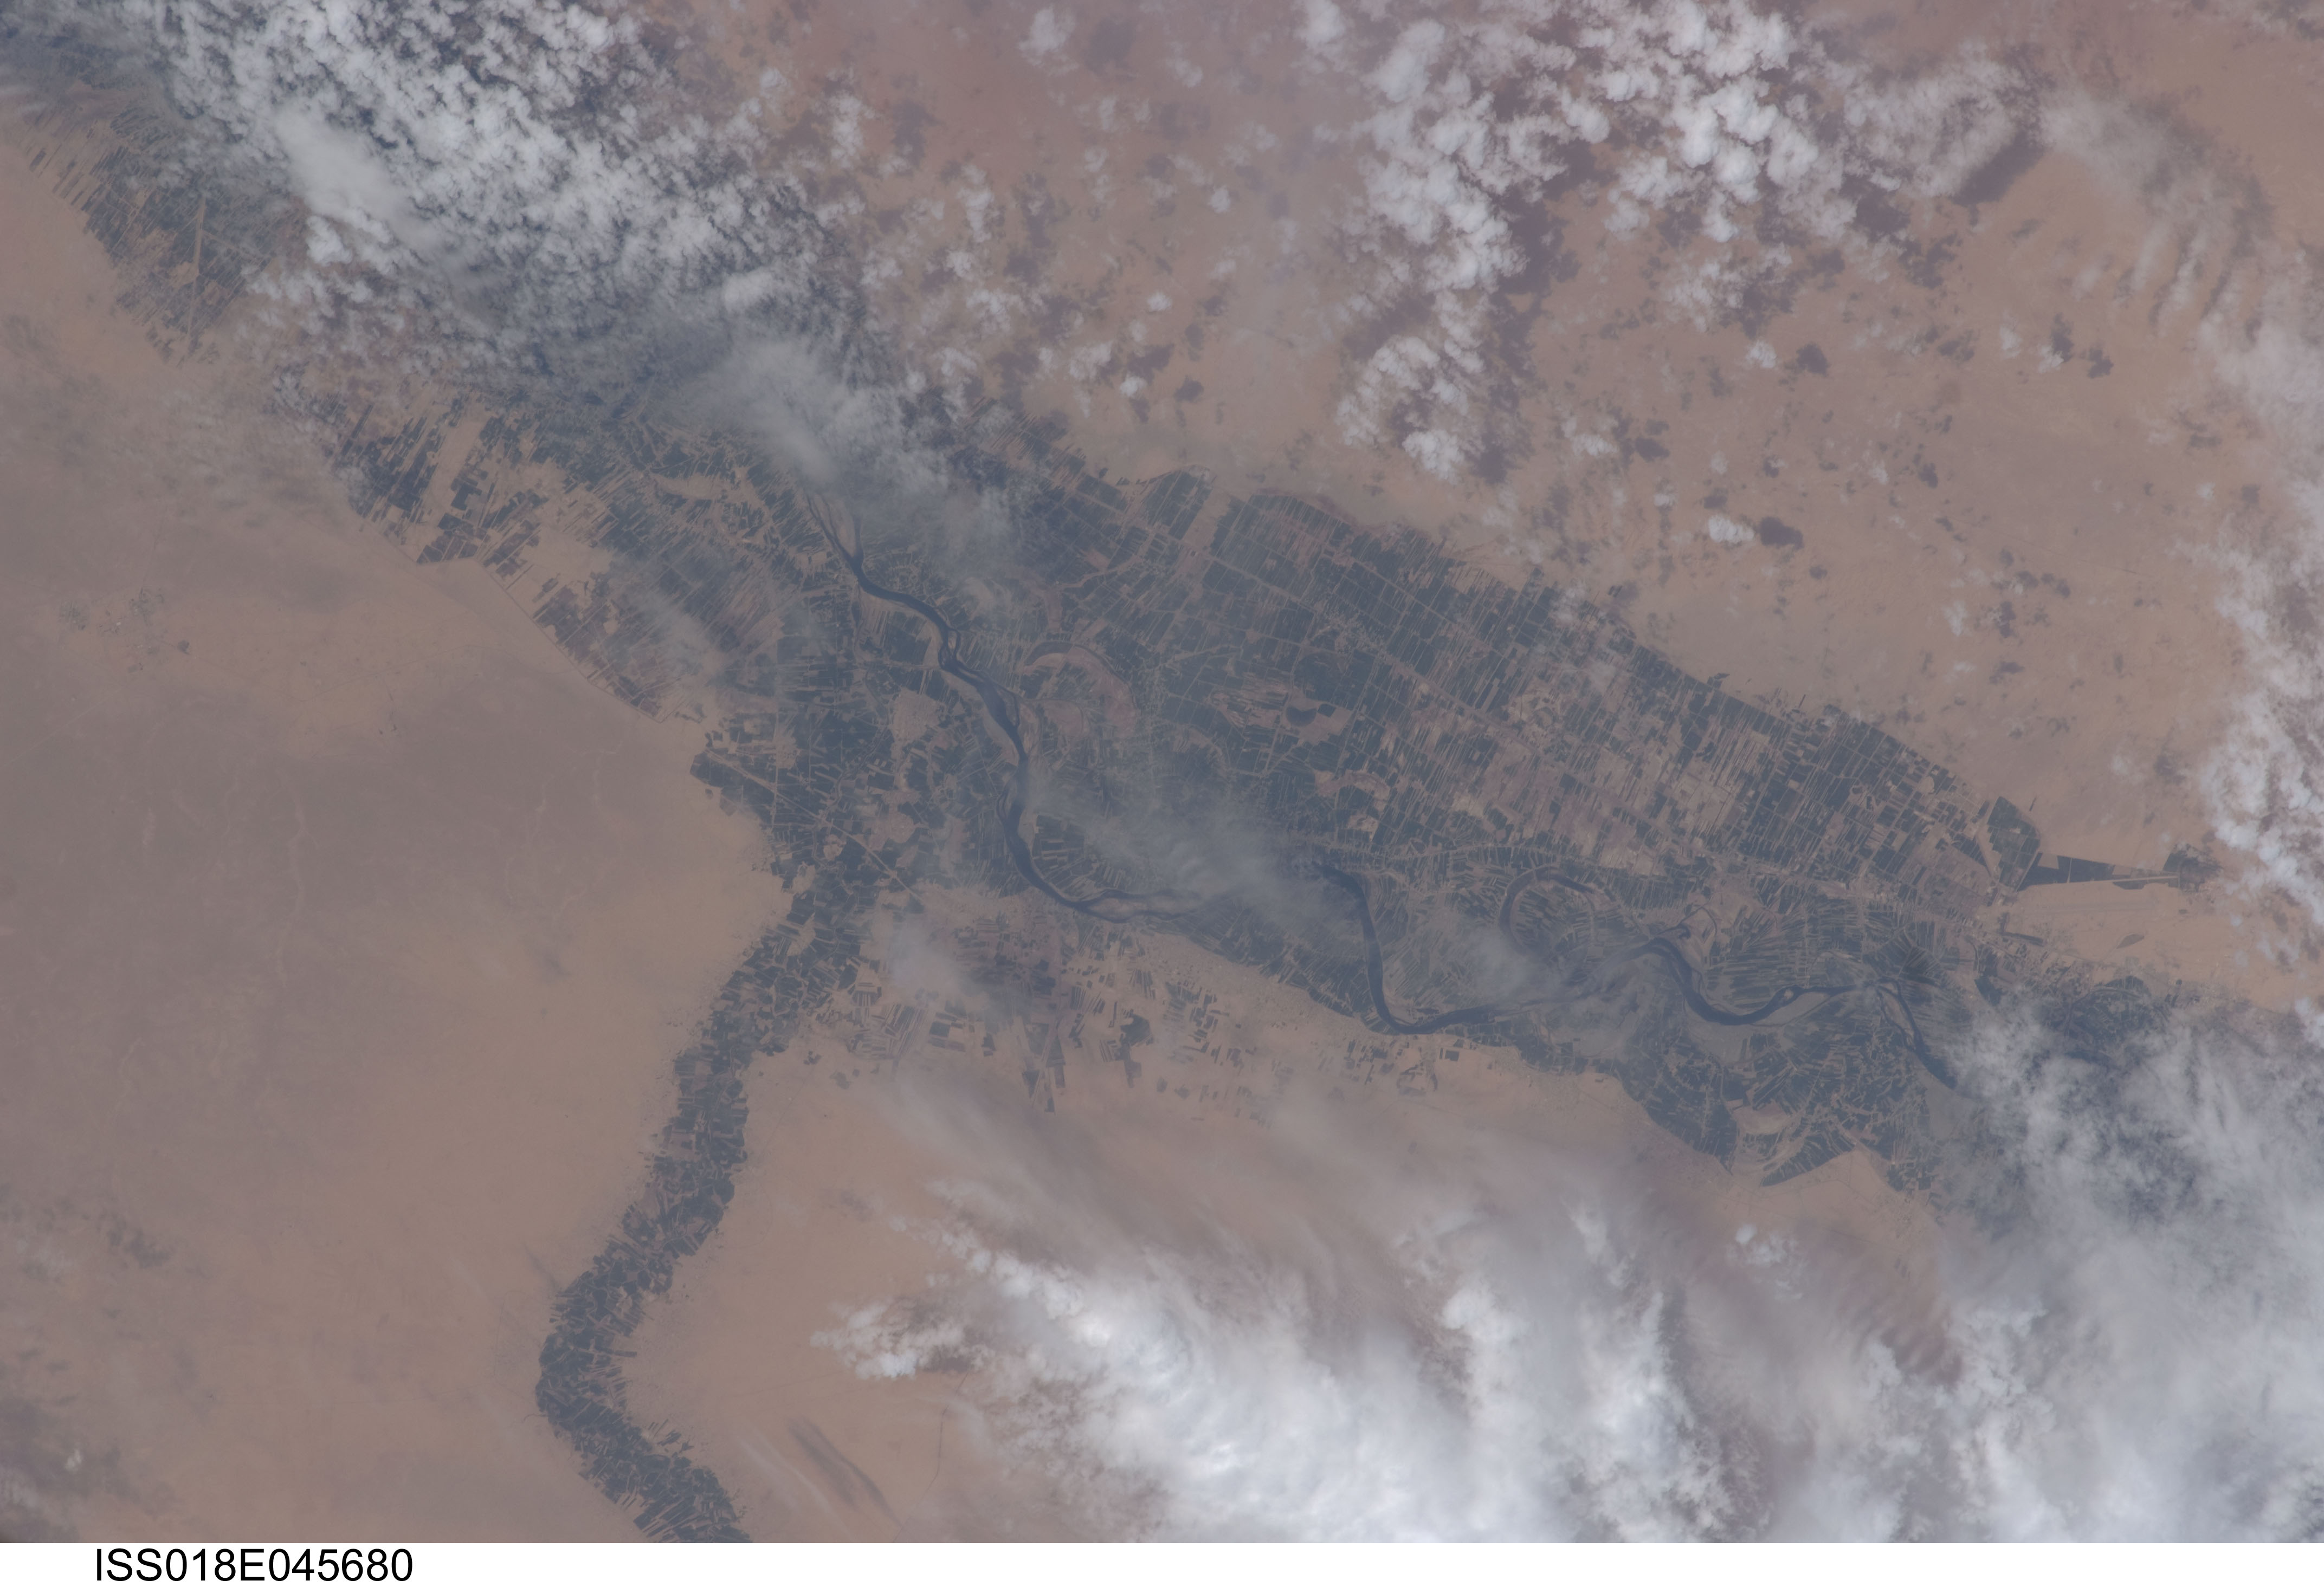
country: SYRIA
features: EUPHRATES RIVER
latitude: 35.2
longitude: 40.4
